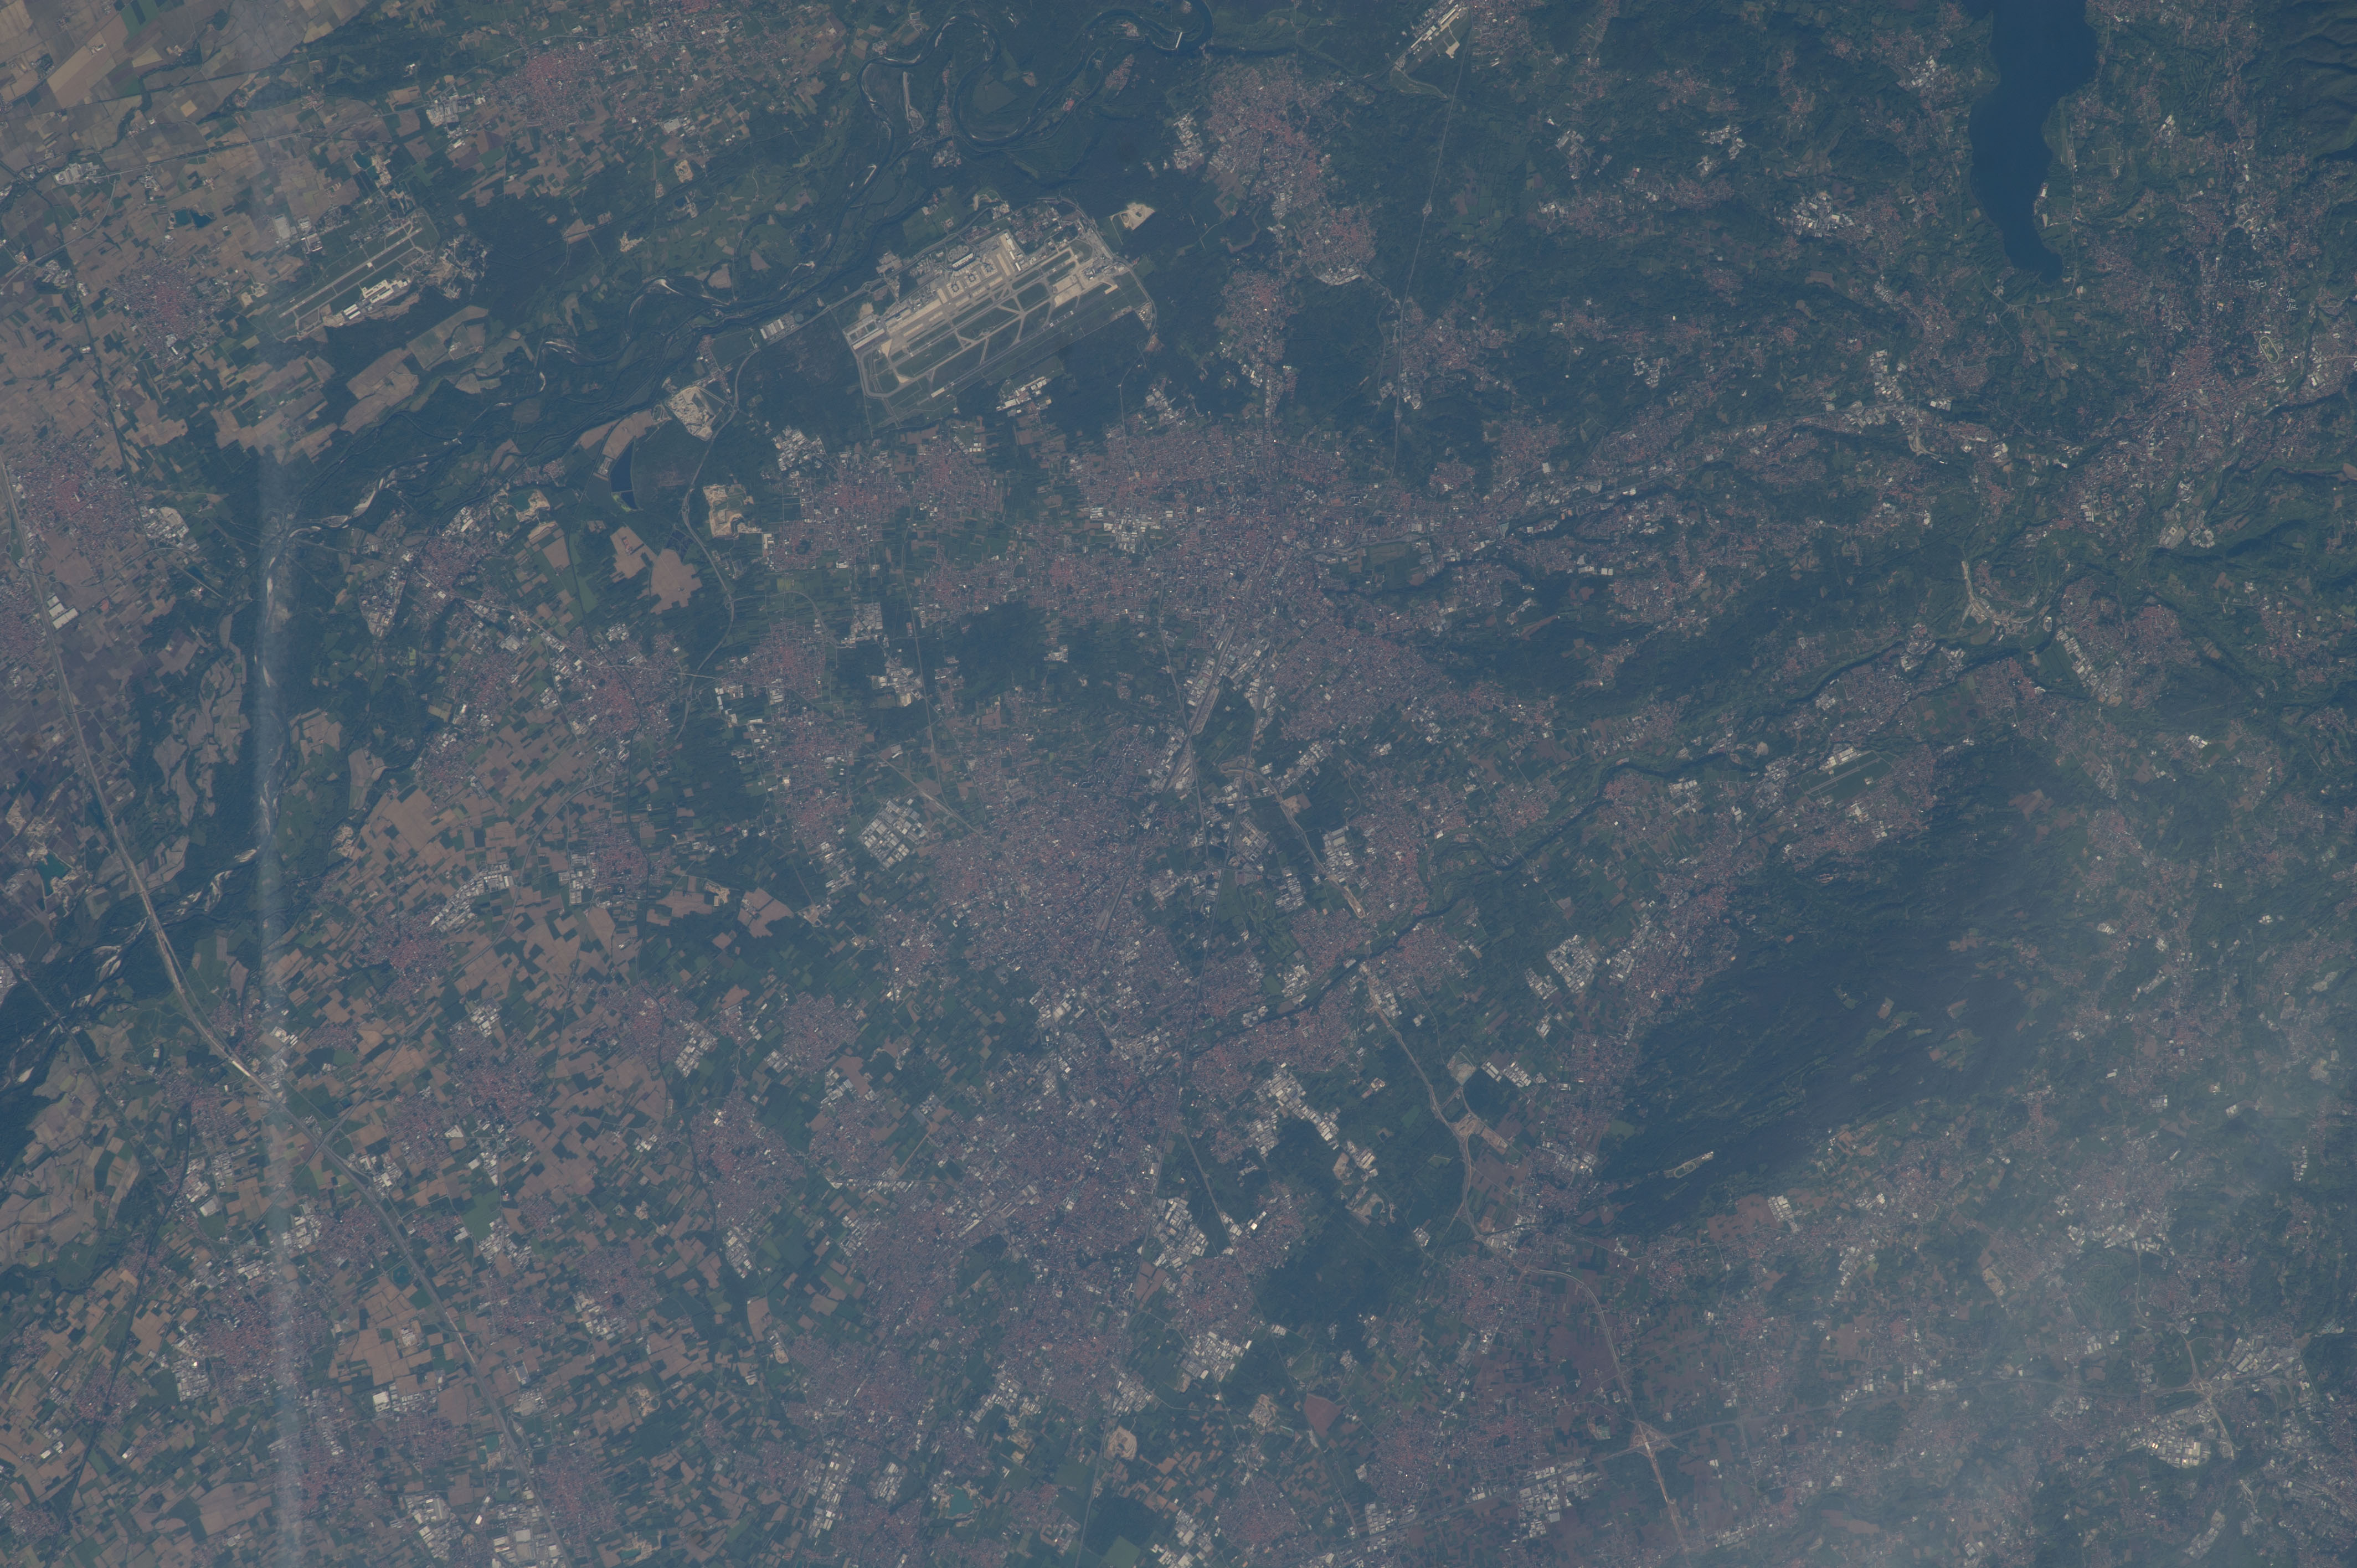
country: ITALY
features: MILAN CITY, BUSTO ARSIZIO CITY, ITALY
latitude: 45.6
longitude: 8.8
